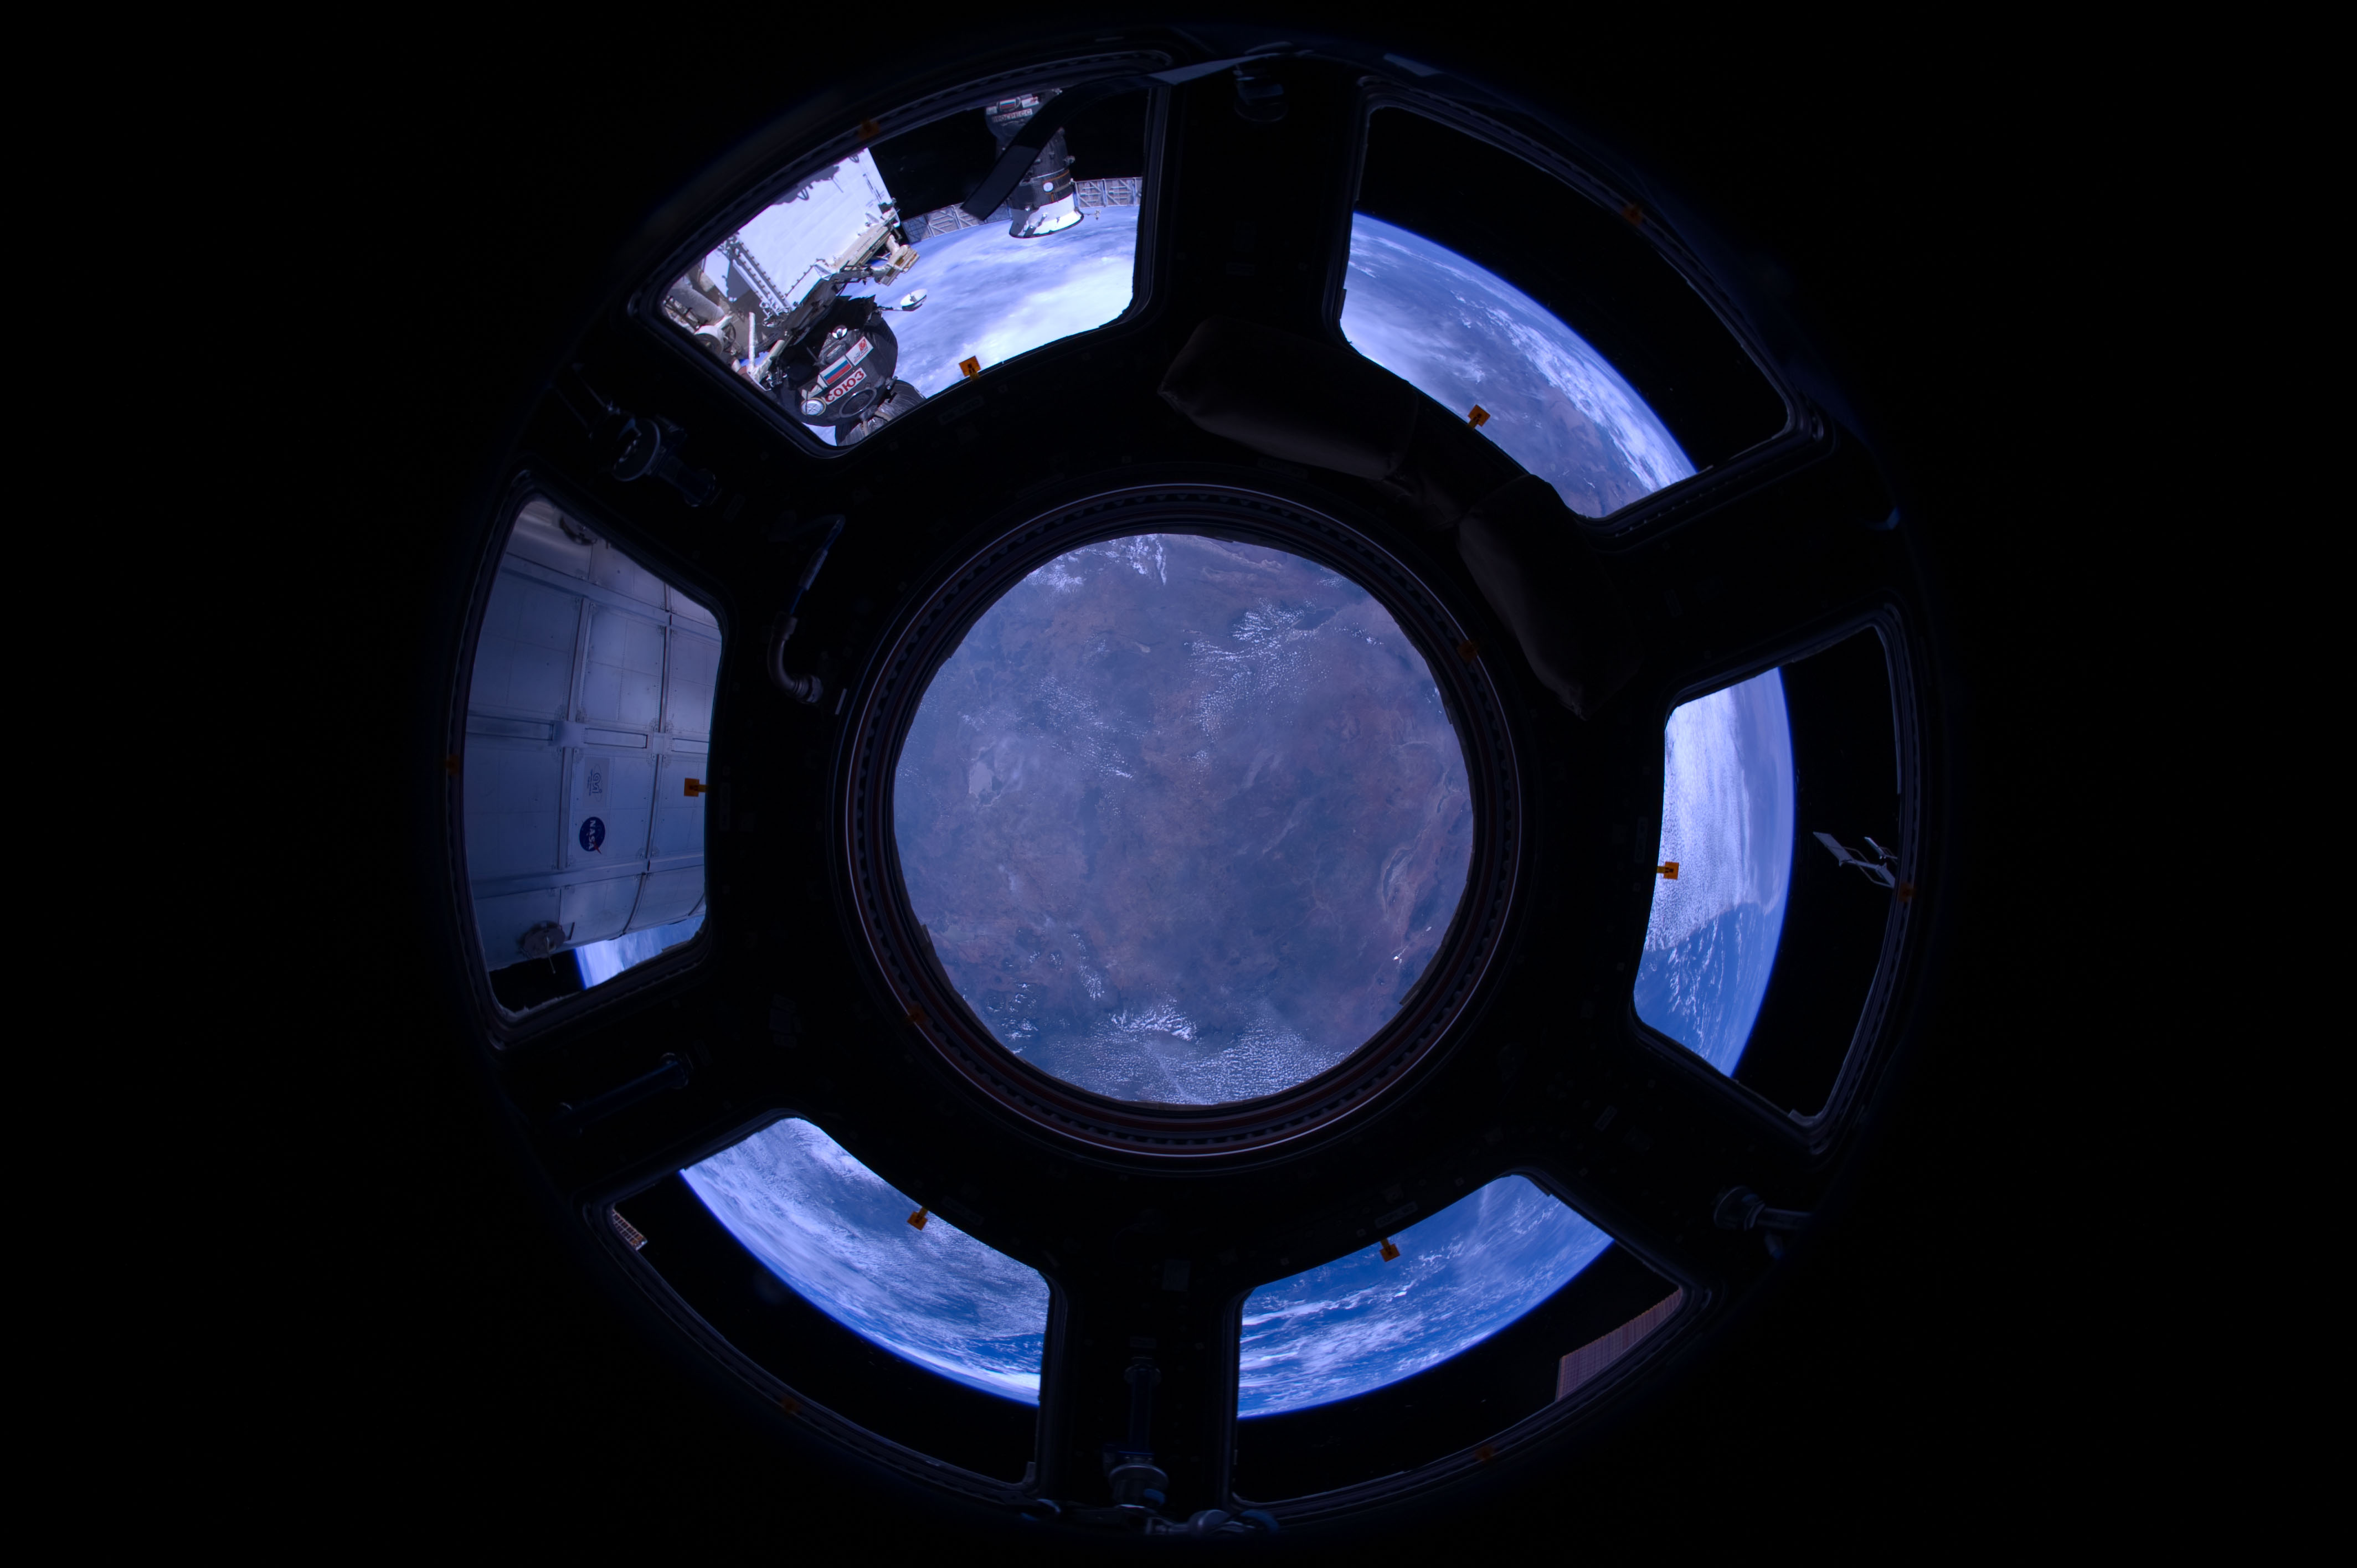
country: TANZANIA
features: L. SULUNGA, MAHENGE SCARP, RUVU DRAIN.
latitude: -5.0
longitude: 36.5
